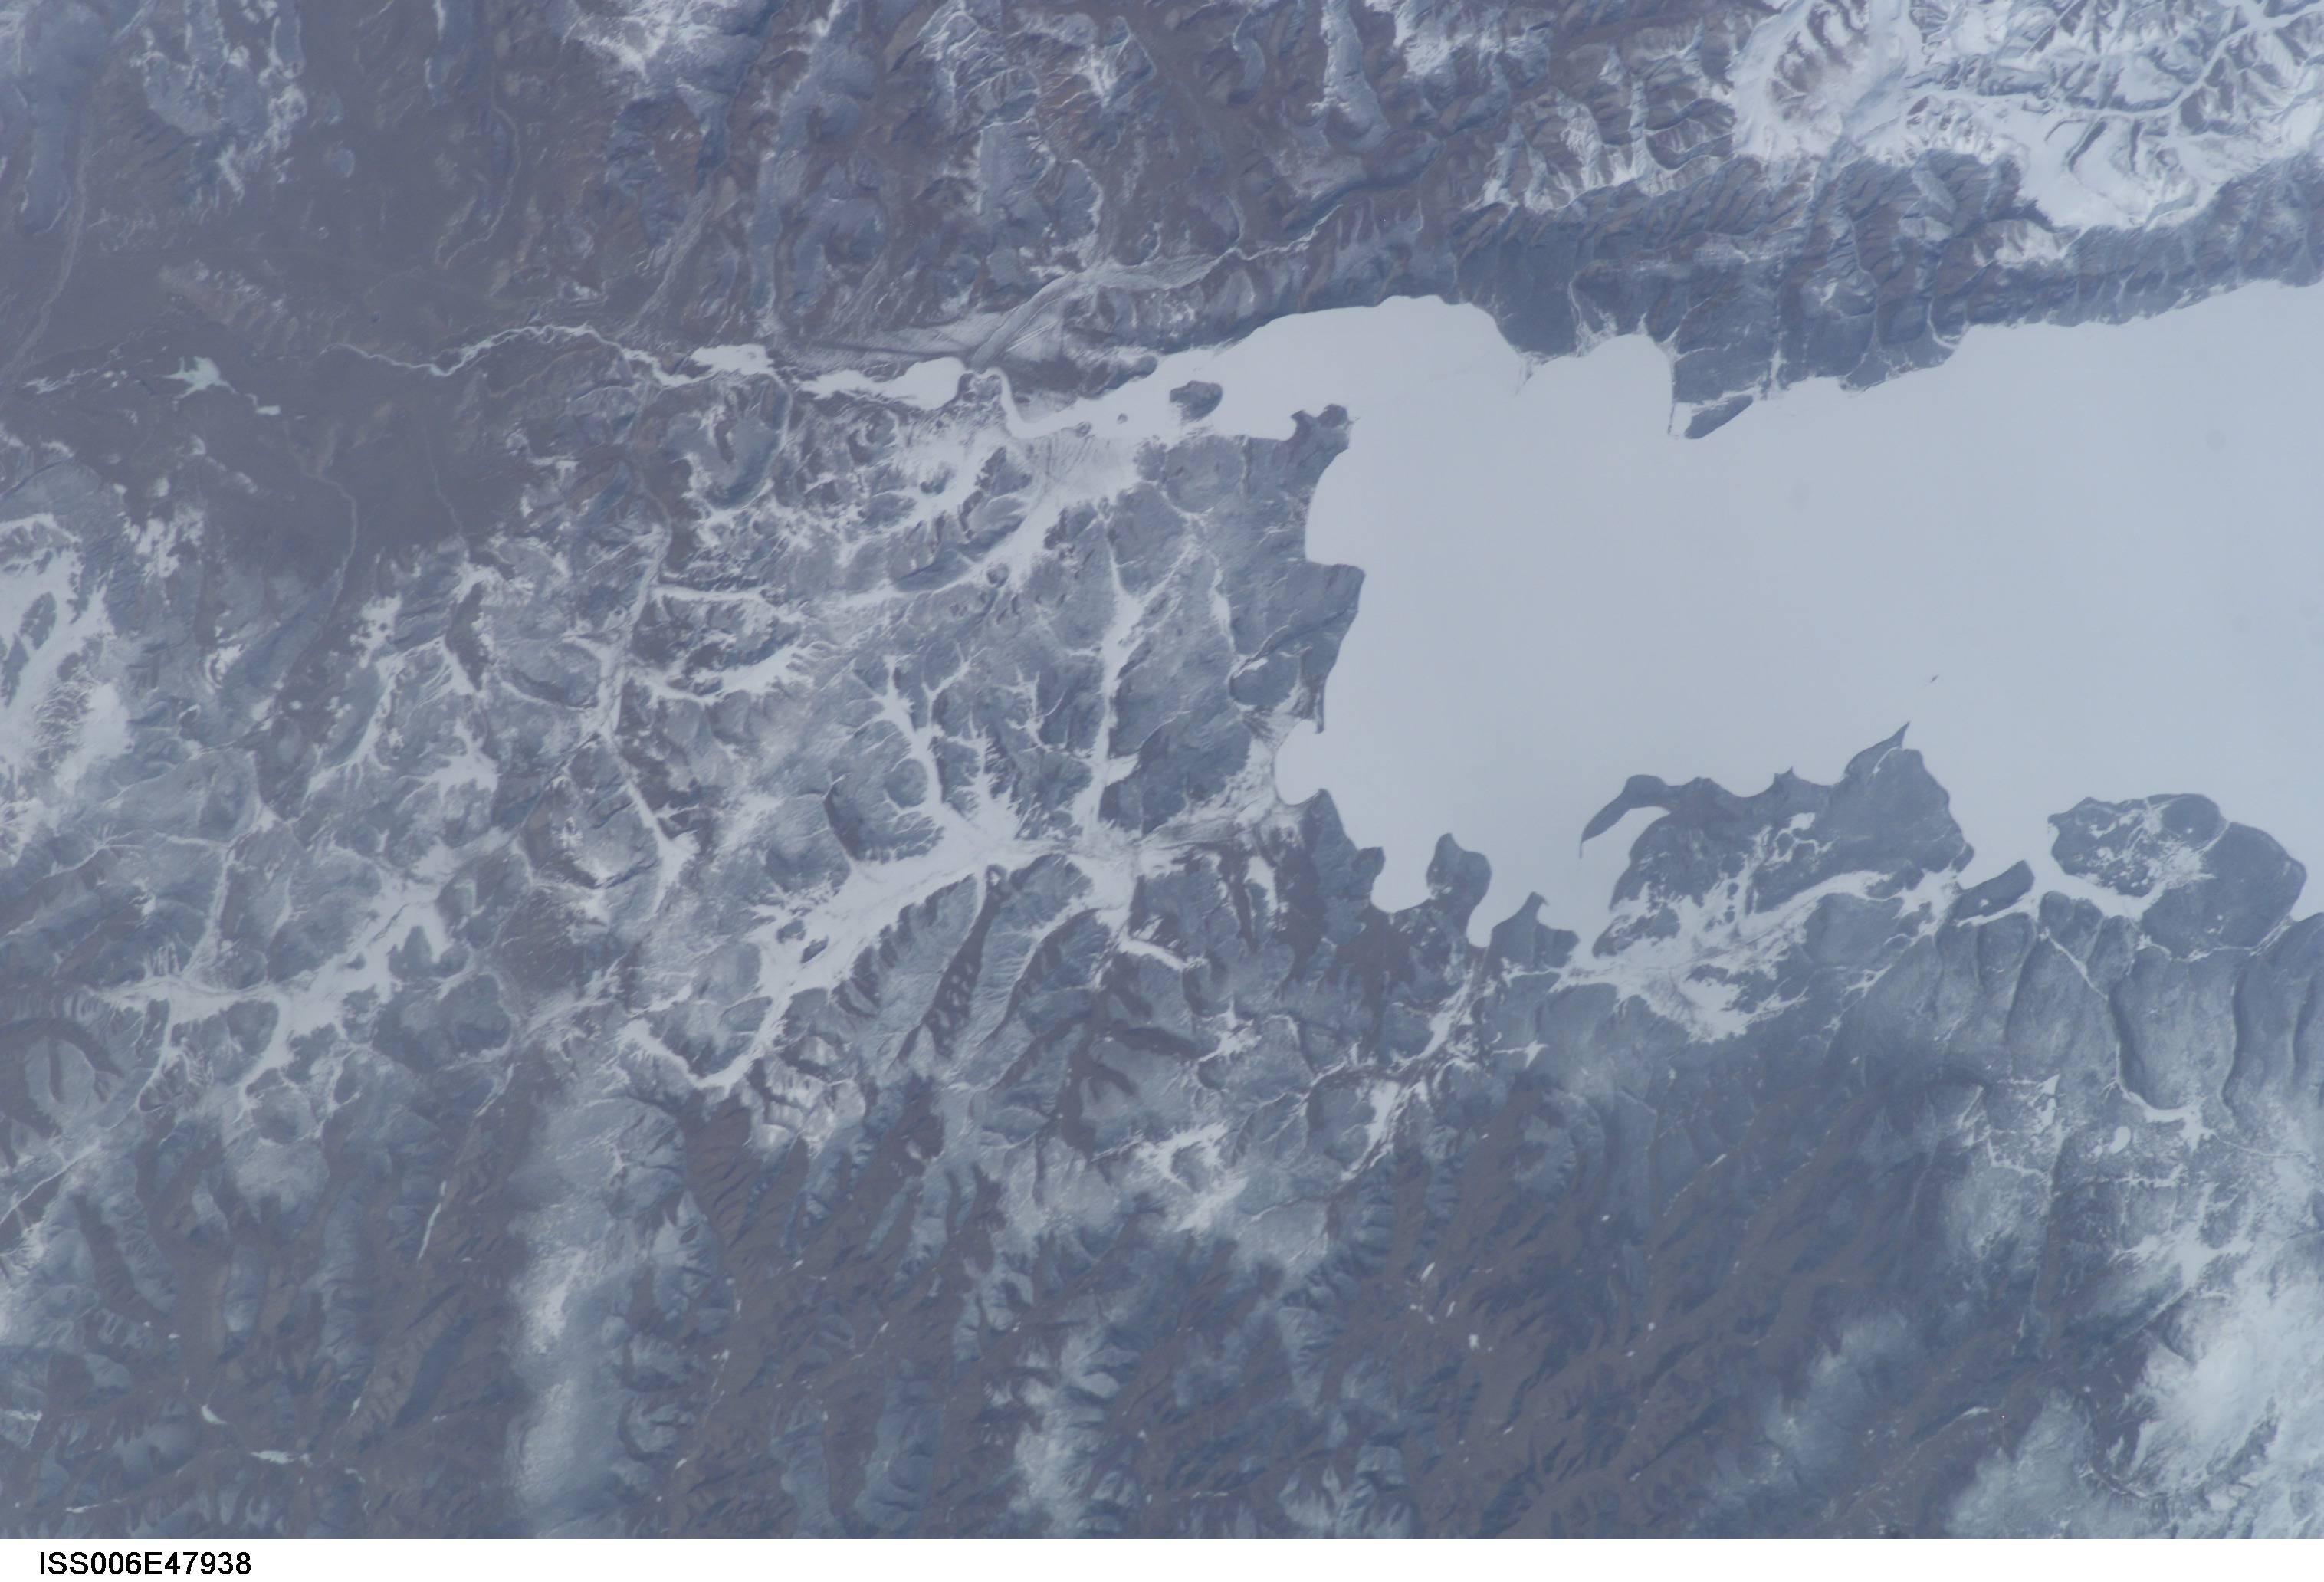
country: MONGOLIA
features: SOUTHERN HOVSGOL LAKE
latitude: 50.5
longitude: 100.5
